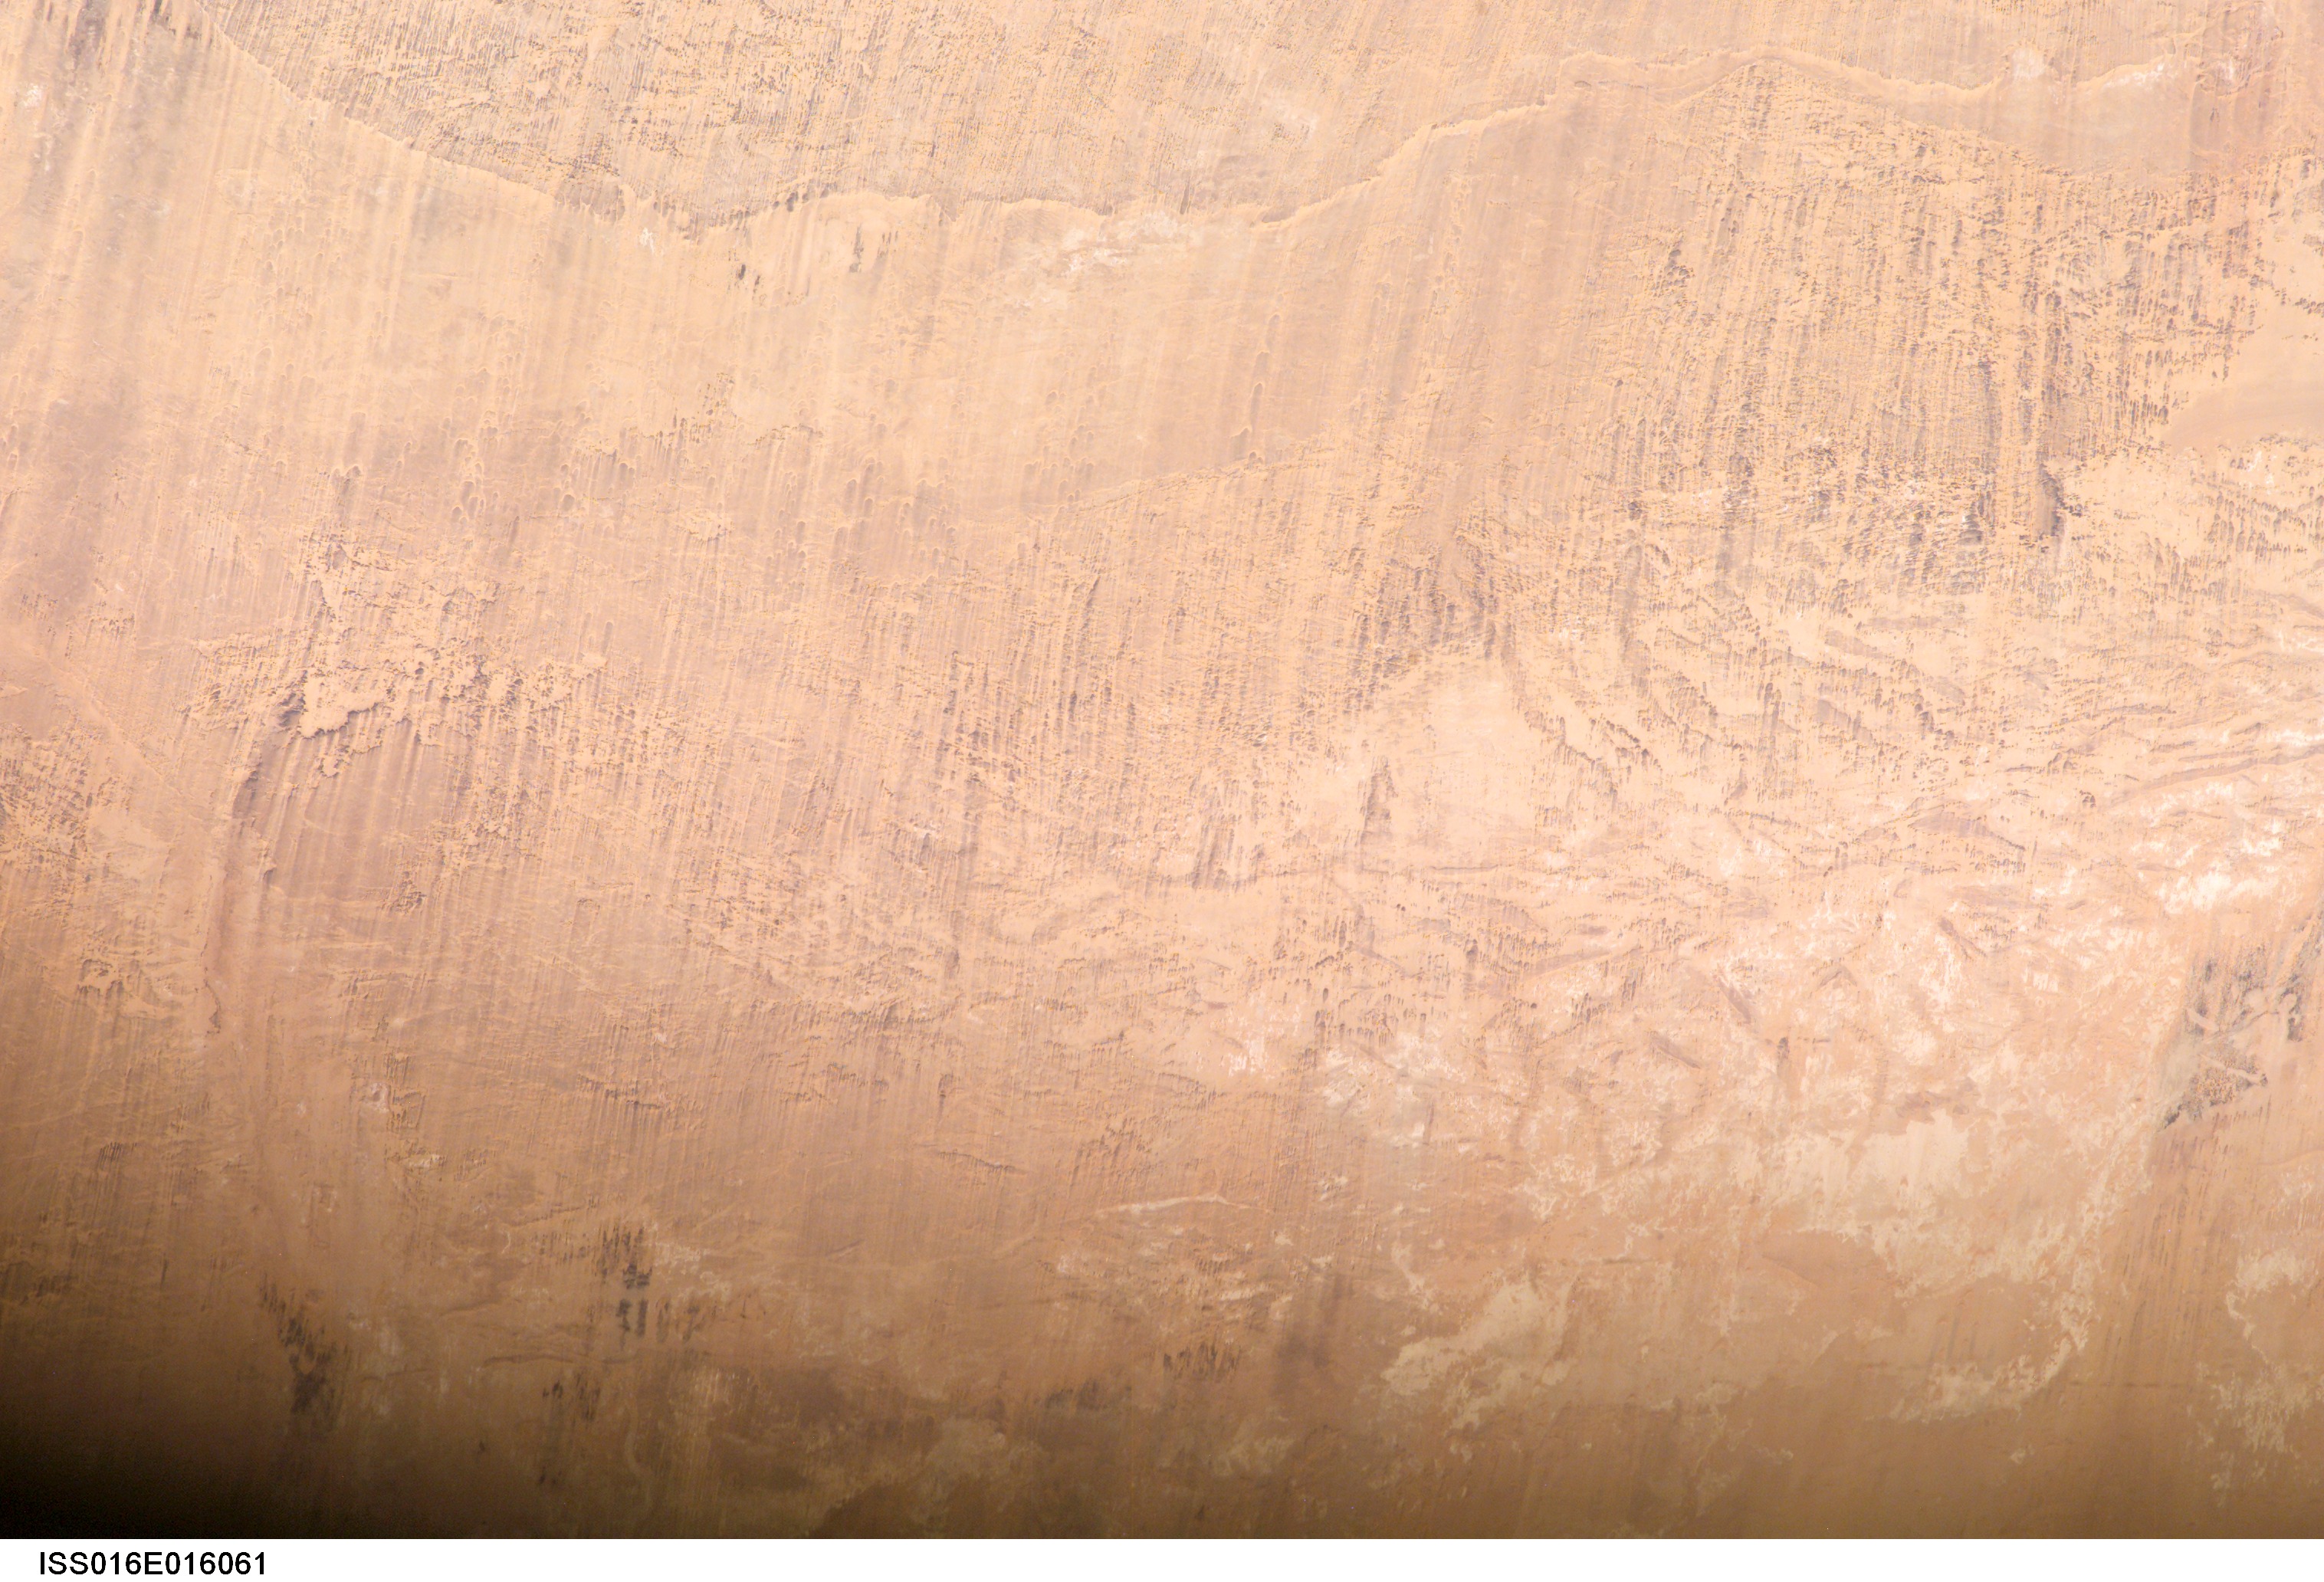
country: CHAD
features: CHANNELS, SAND STREAKS
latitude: 18.0
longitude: 19.0
